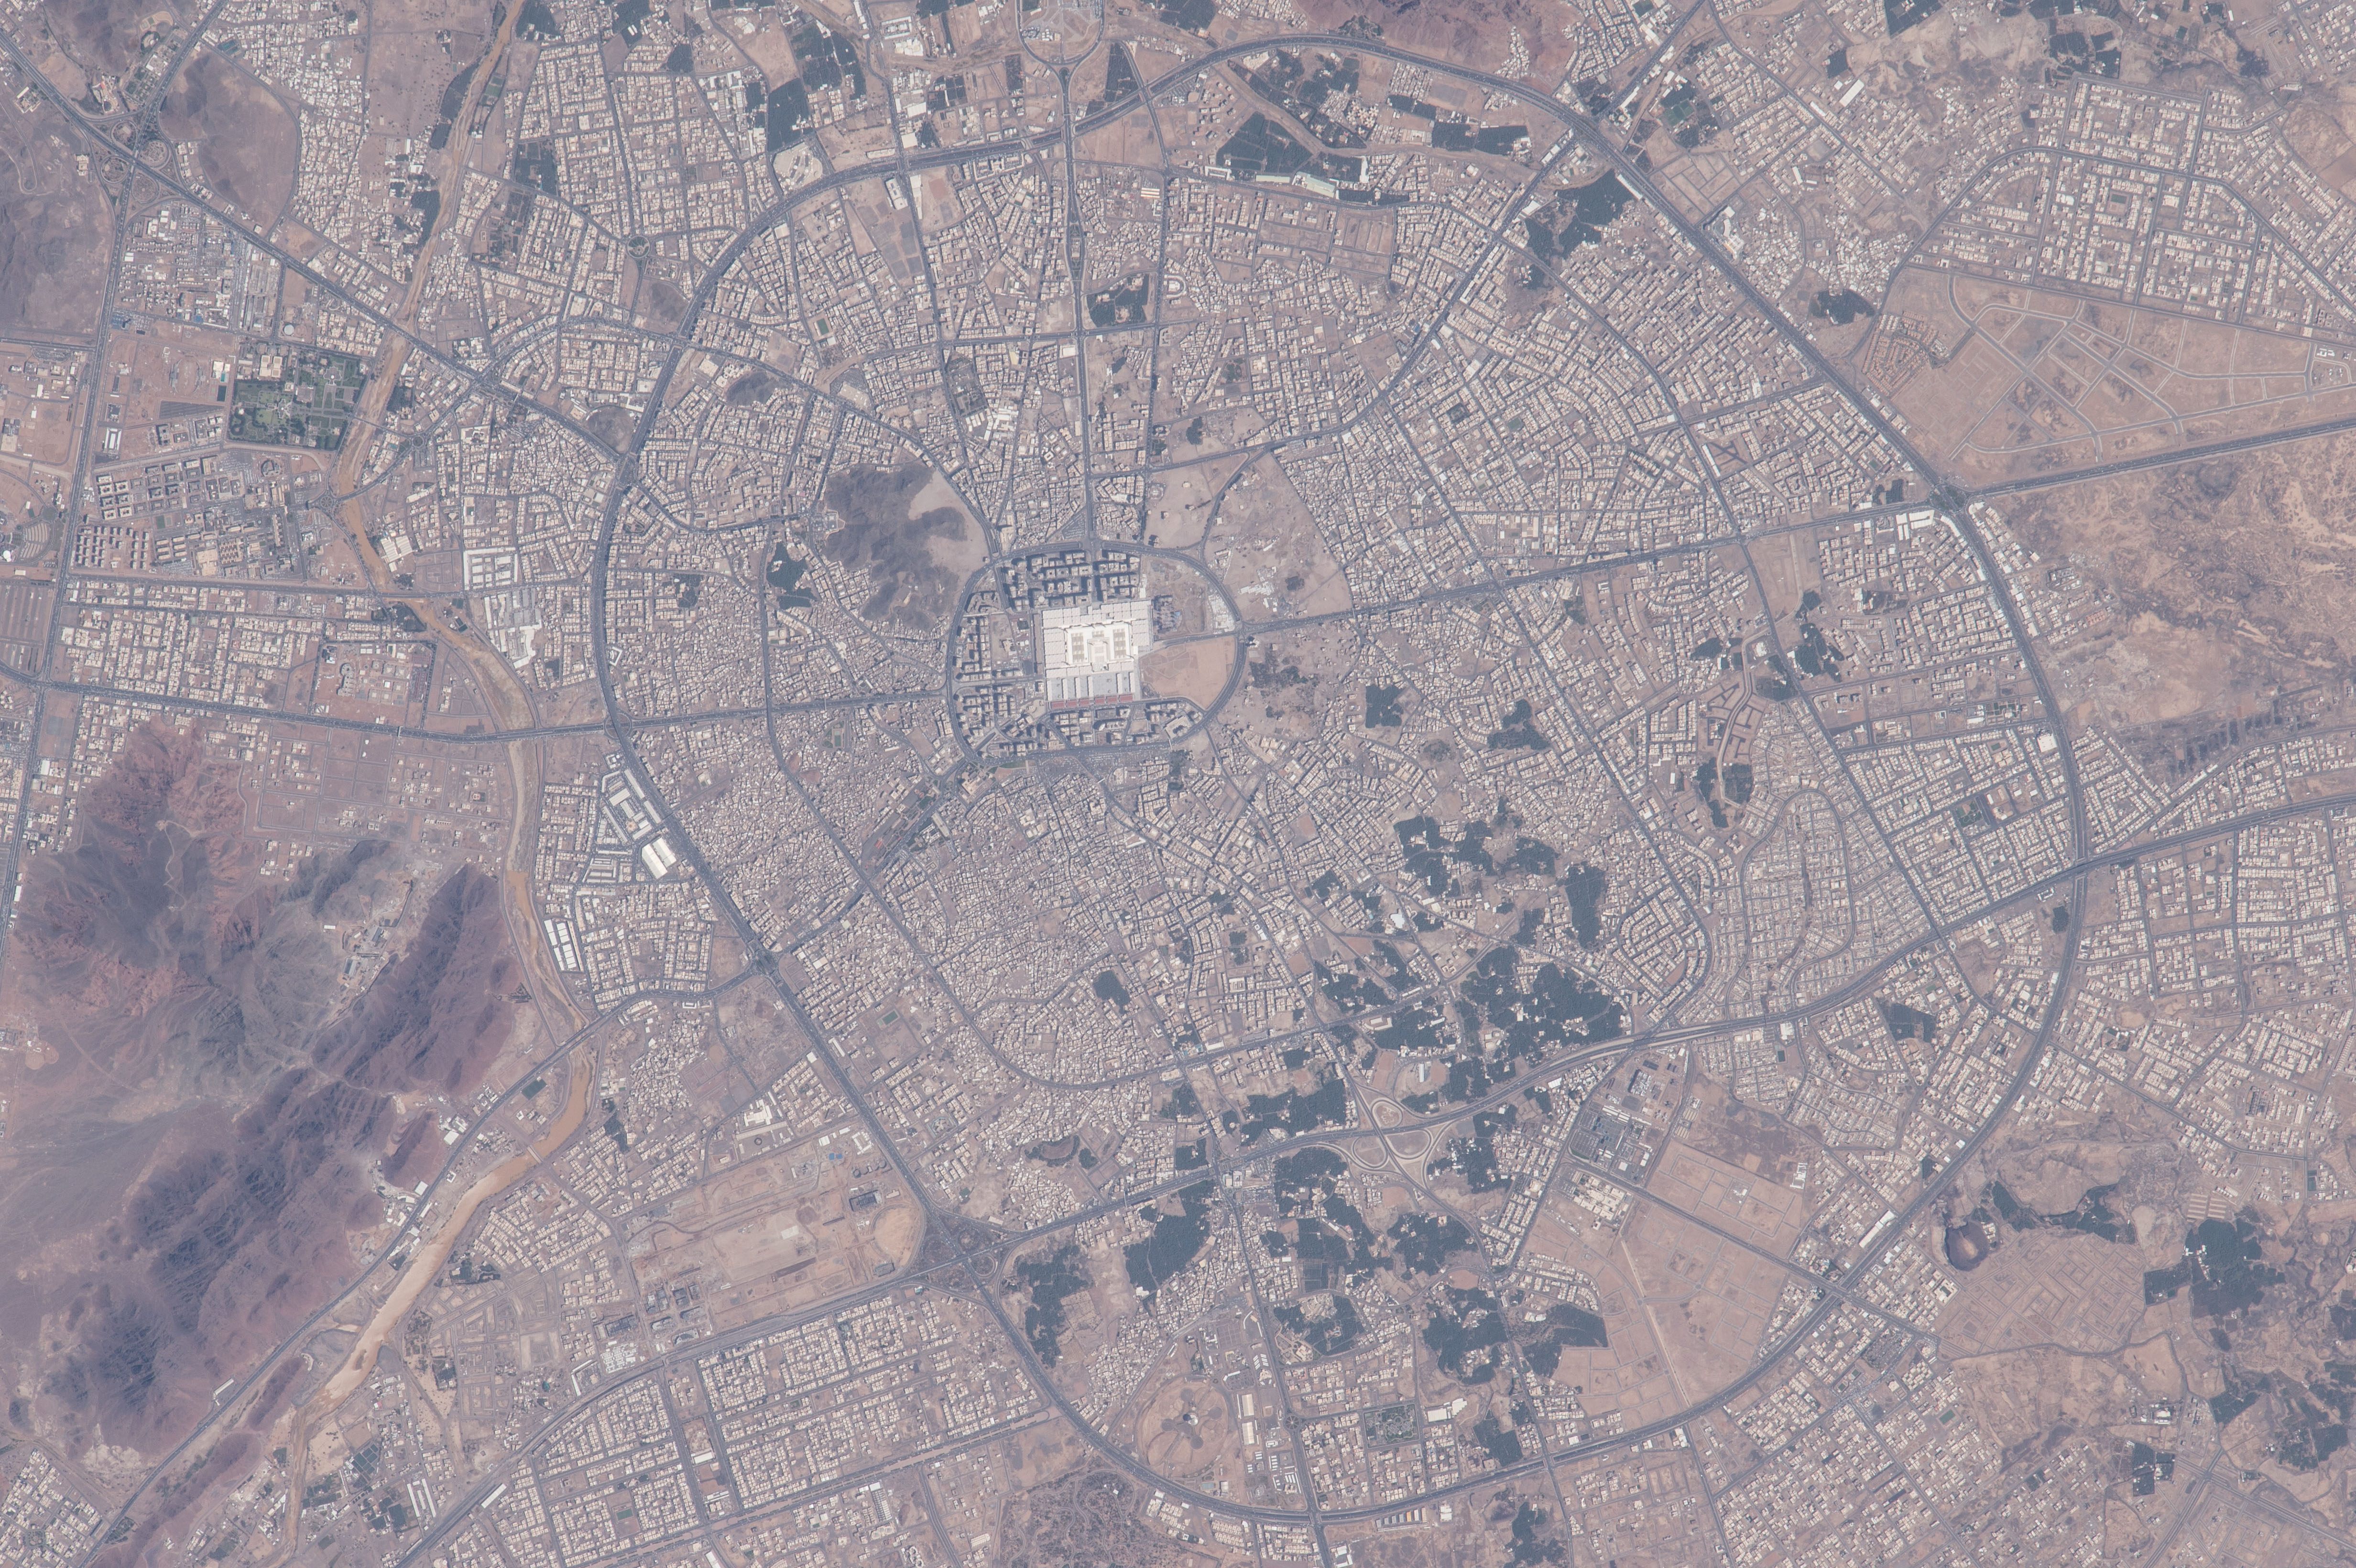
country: SAUDI ARABIA
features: MEDINA, PROPHET'S MOSQUE, ROADS
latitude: 24.4
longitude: 39.5
